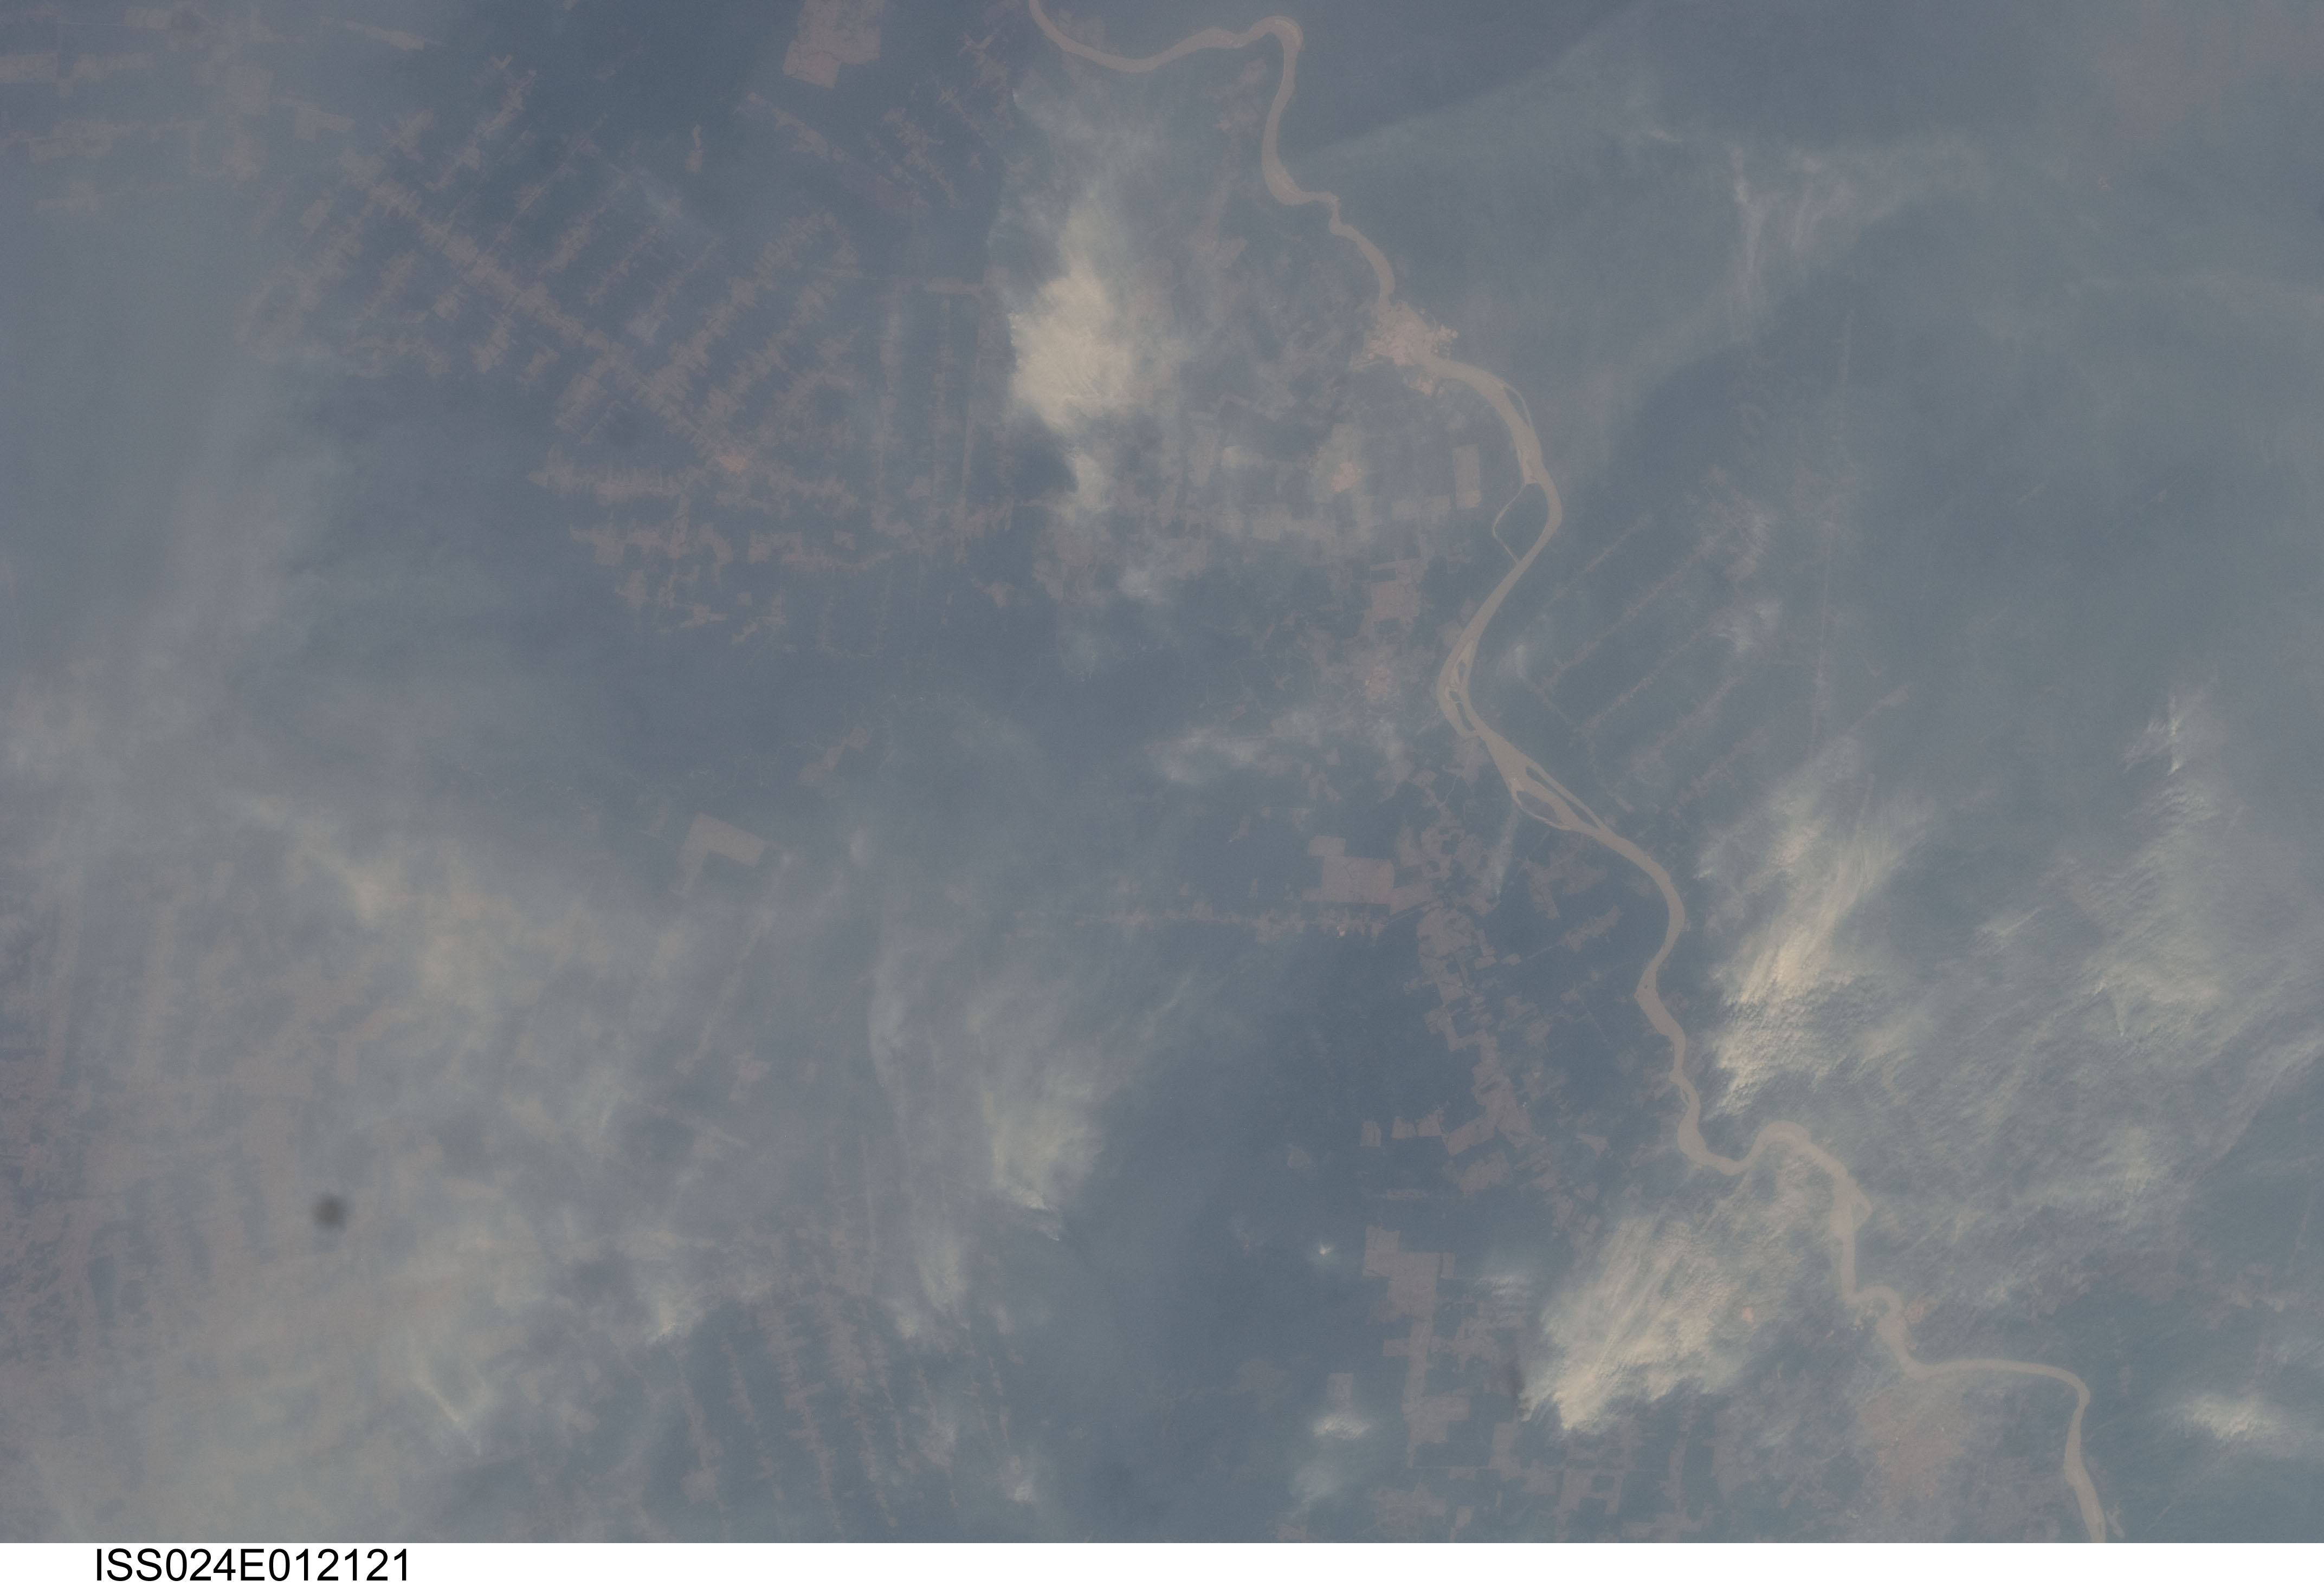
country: BRAZIL
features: MADEIRA RIVER, JUNGLE CLEAR CUTS, SMOKE PLUMES, SMOKE PALL
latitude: -9.5
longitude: -64.5
